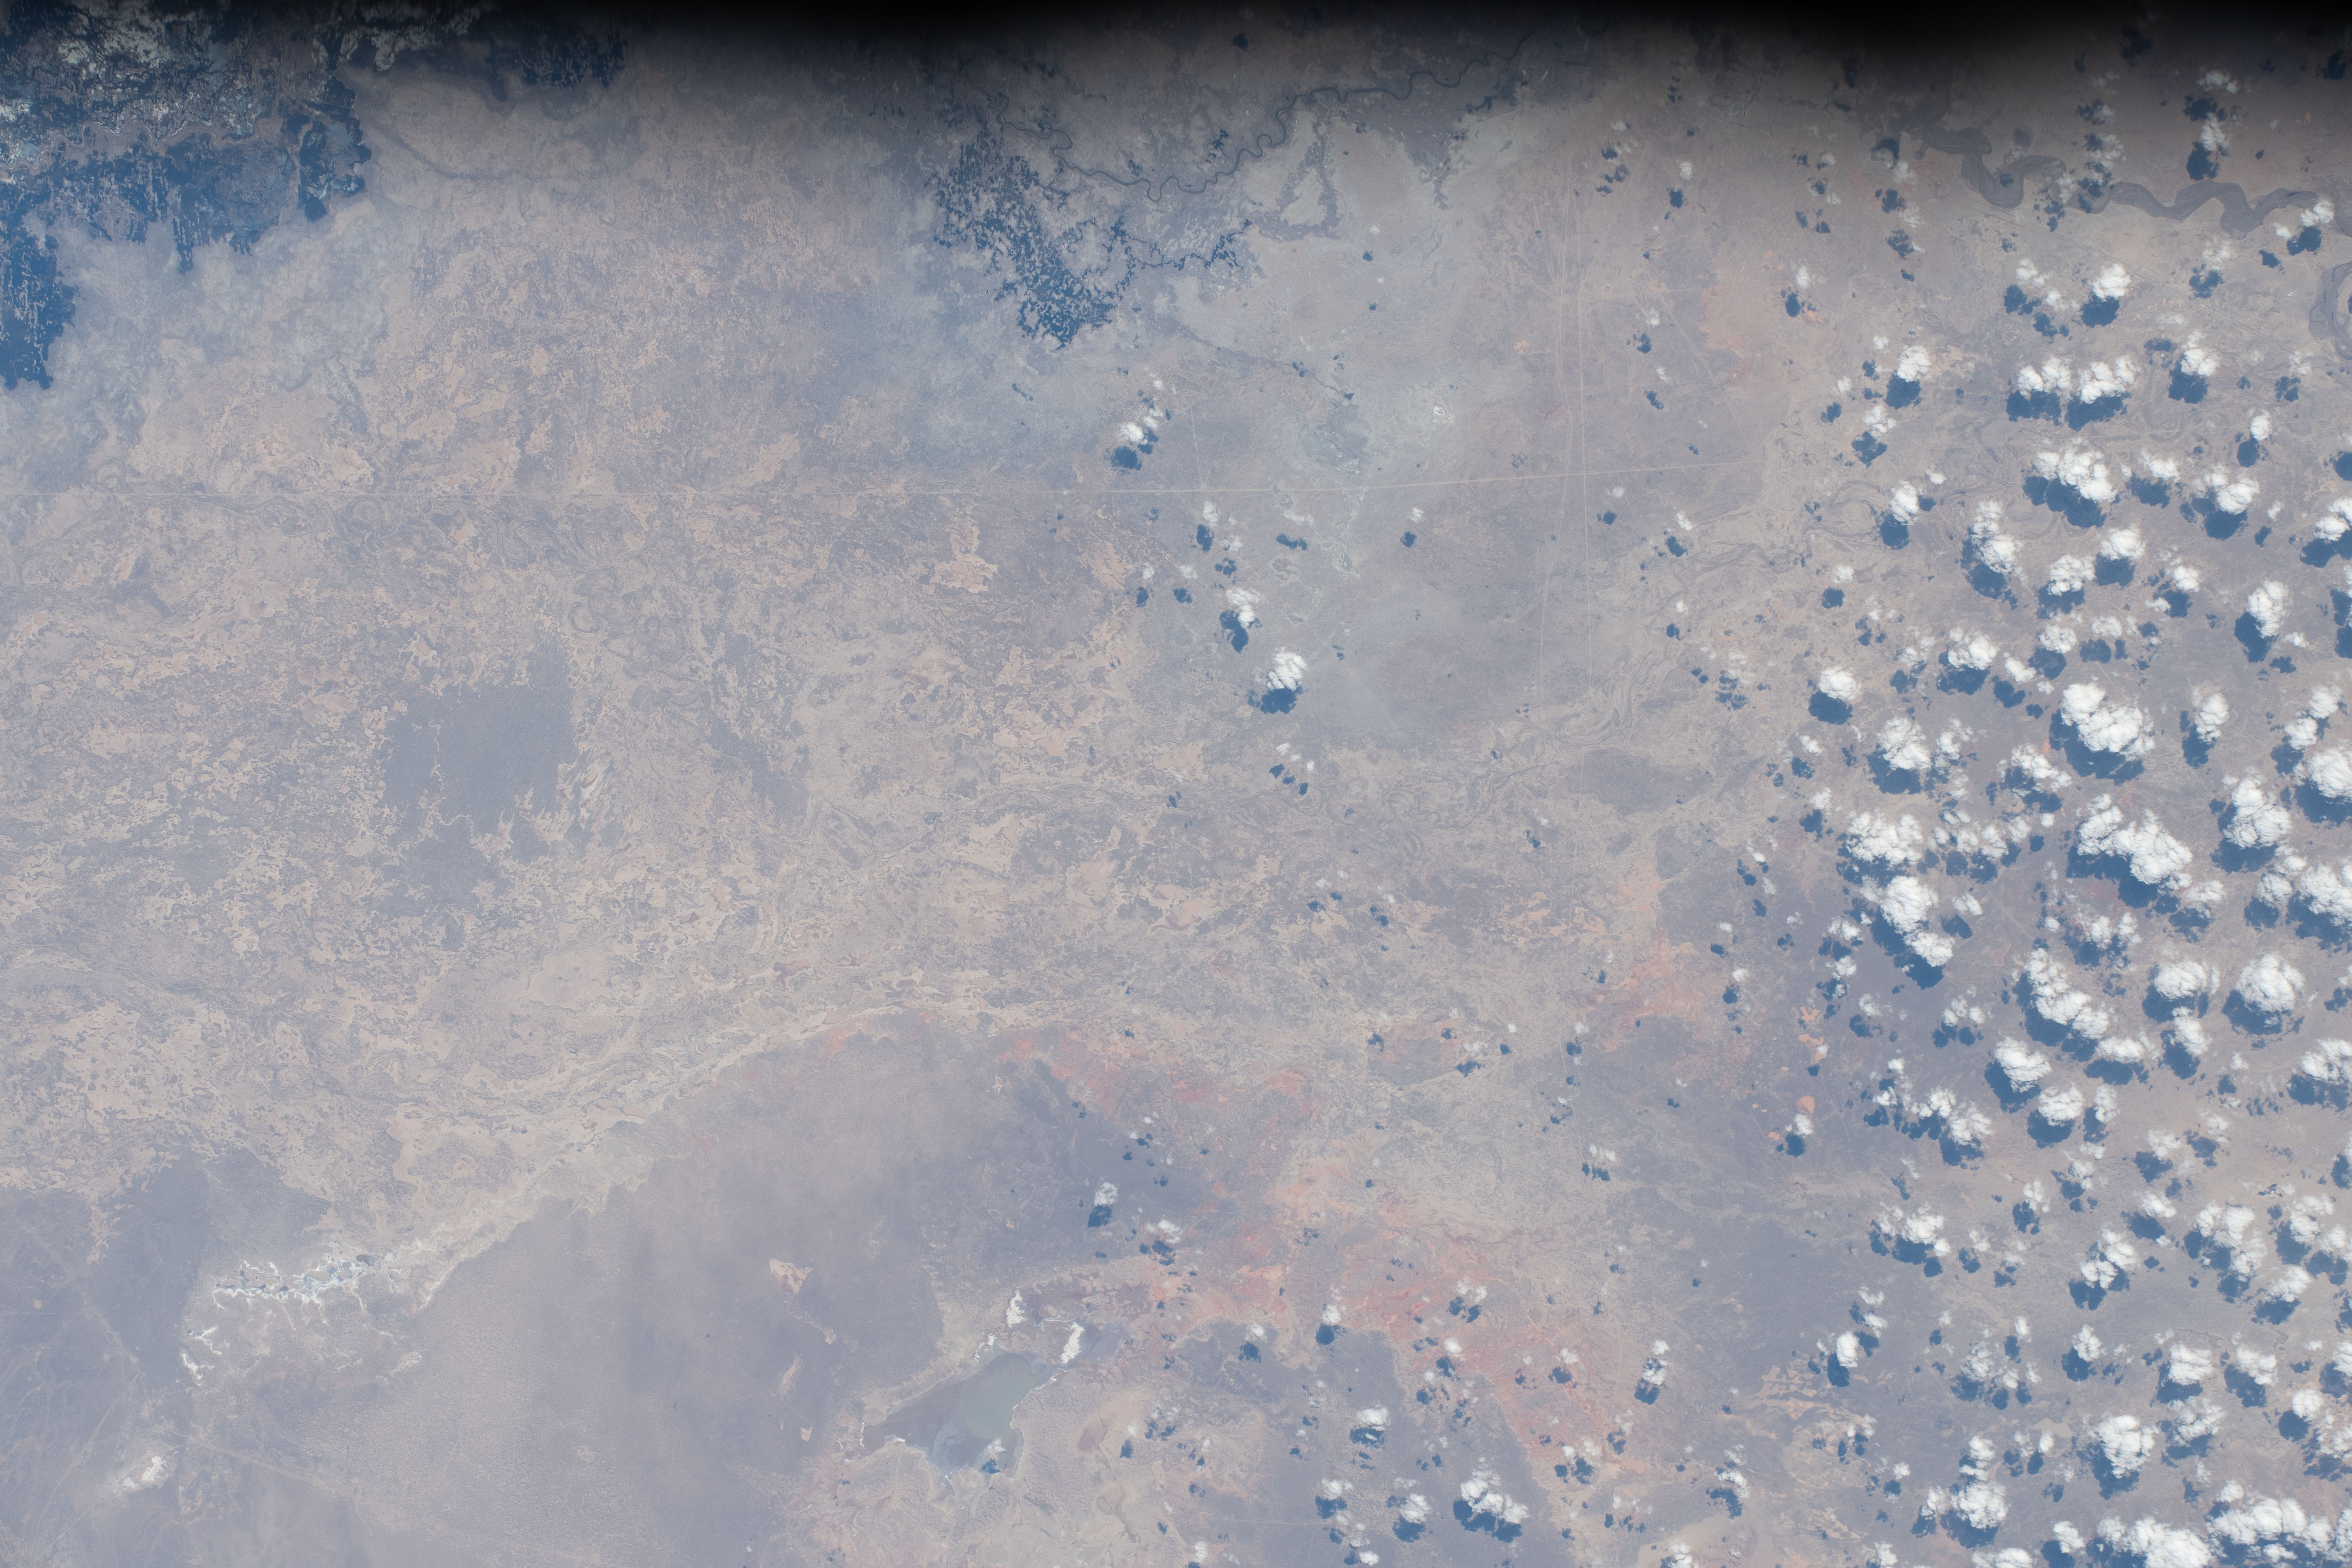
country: KAZAKHSTAN
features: RIVER
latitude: 45.6
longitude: 64.5
